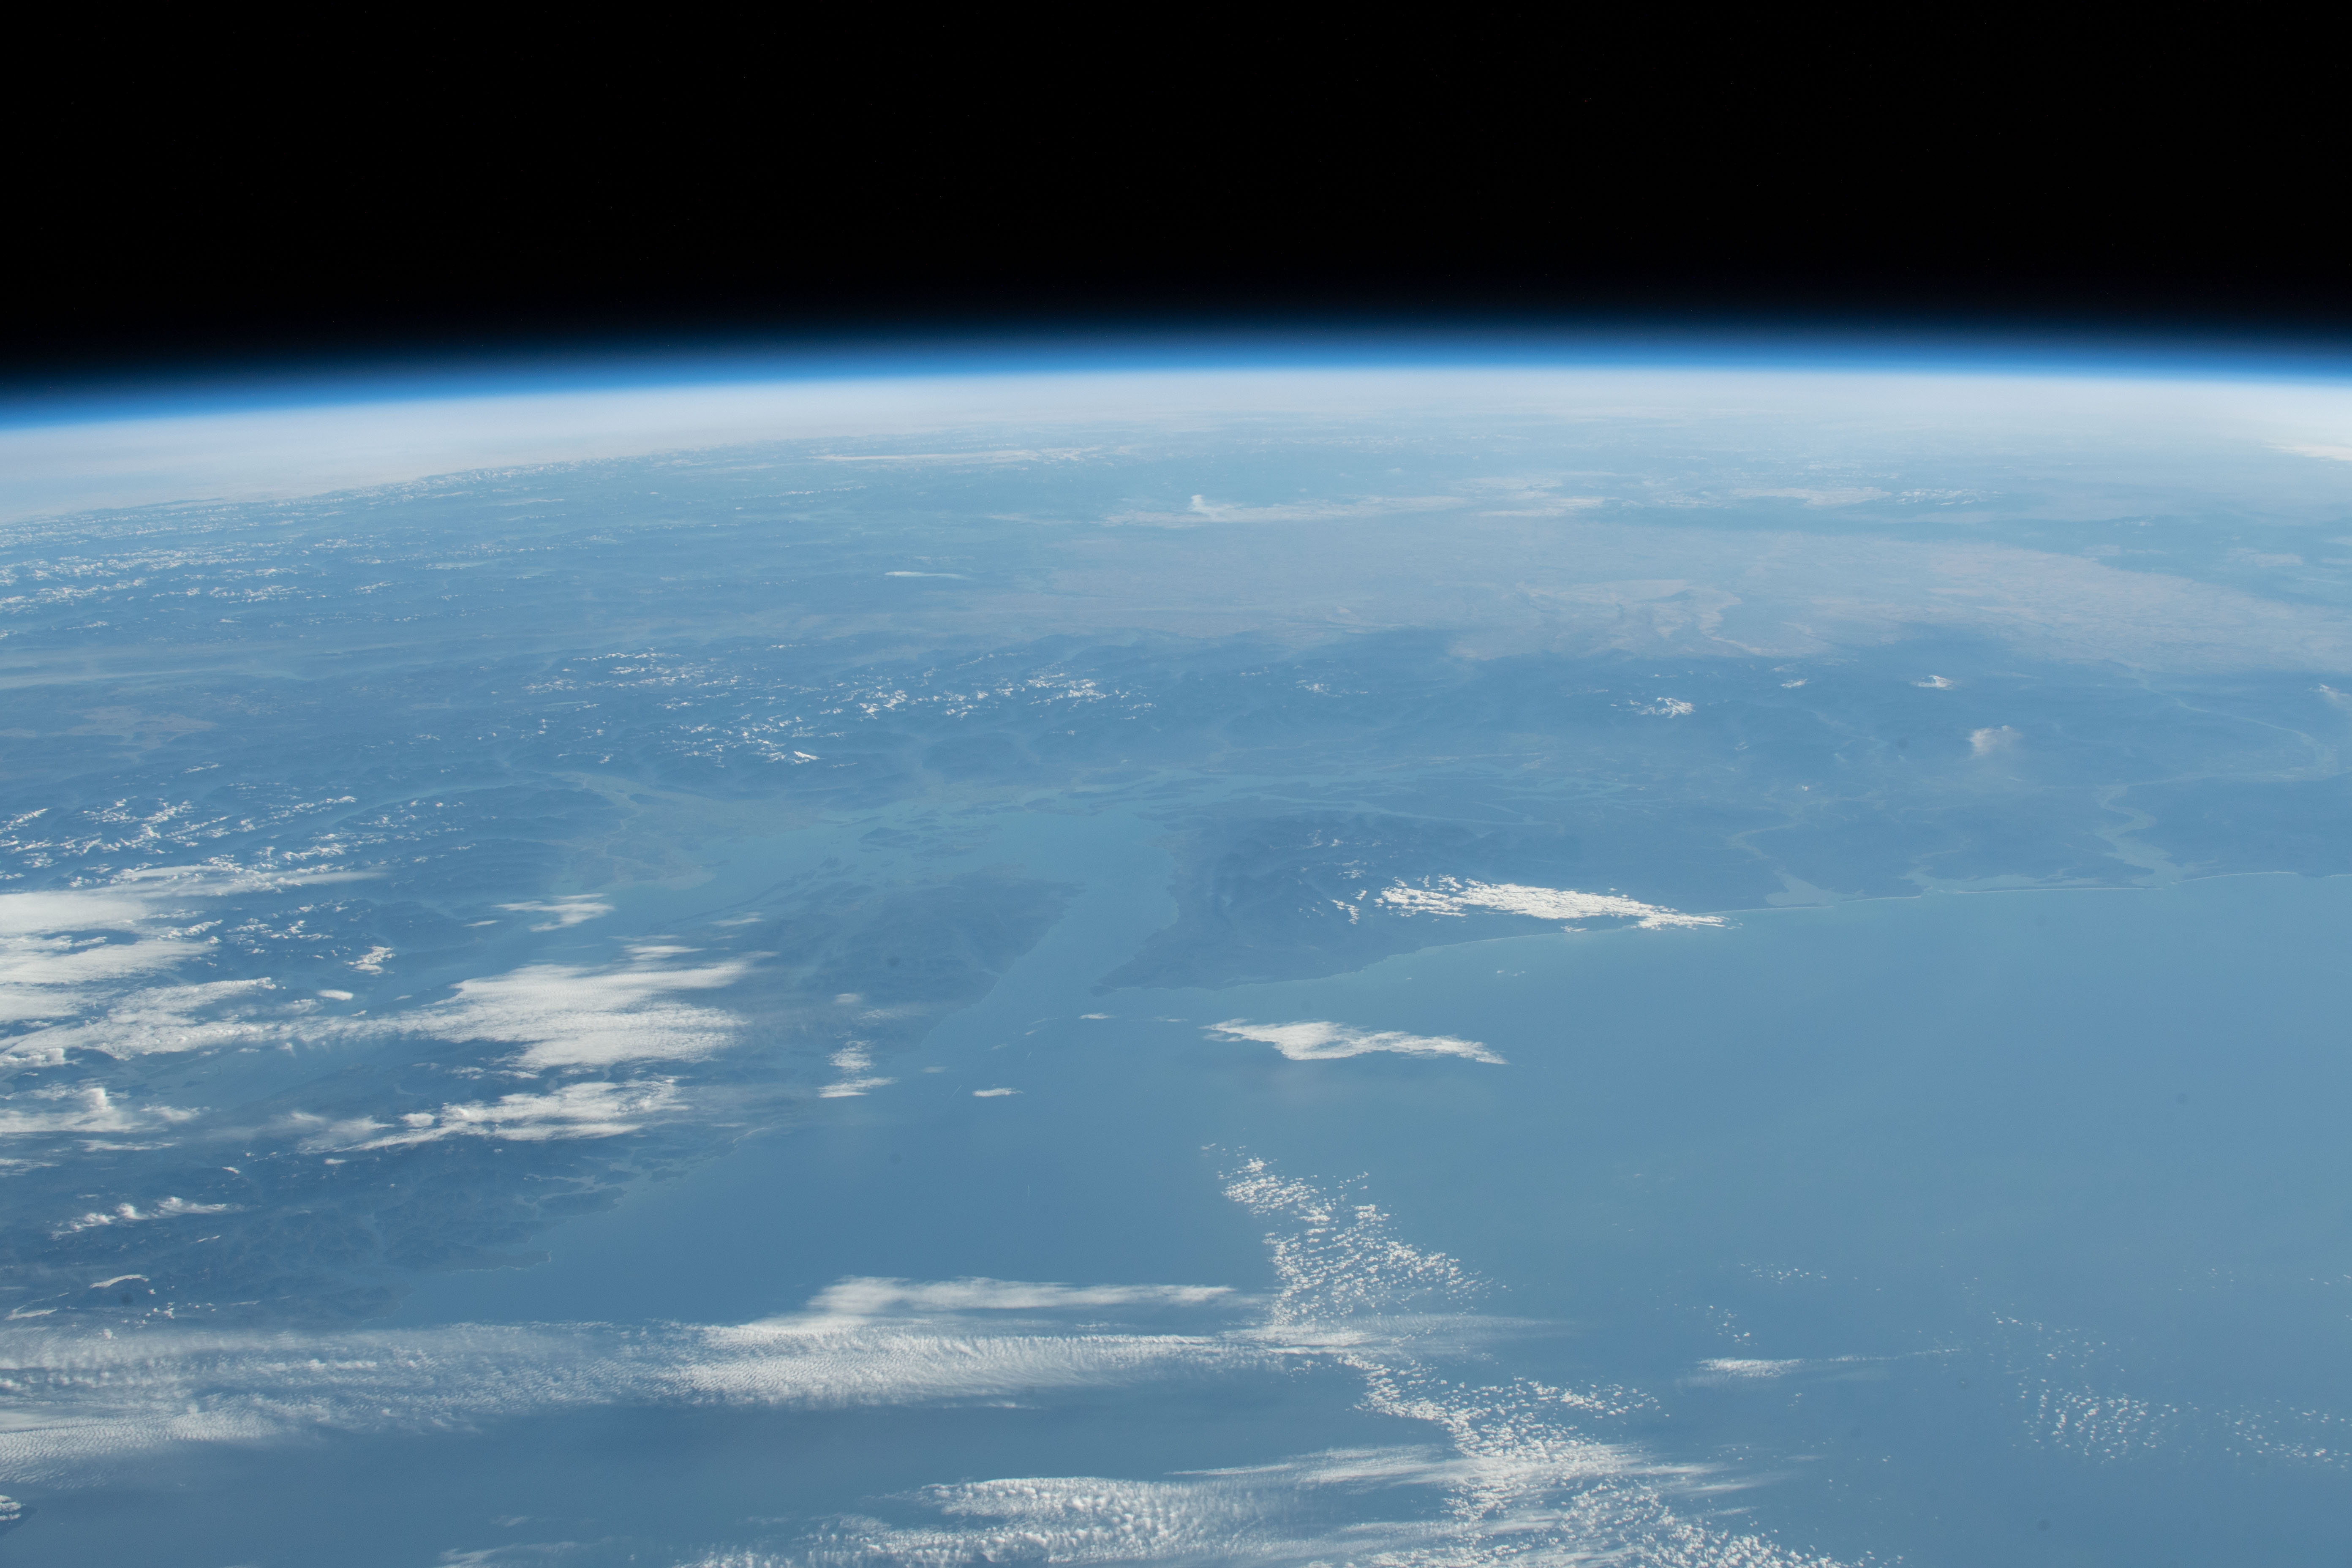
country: USA-WASHINGTON
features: MOUNT ADAMS, MOUNT RAINIER, STRAIT OF JUAN DE FUCA, SALISH SEA, VANCOUVER ISLAND
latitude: 48.1
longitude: -122.5
